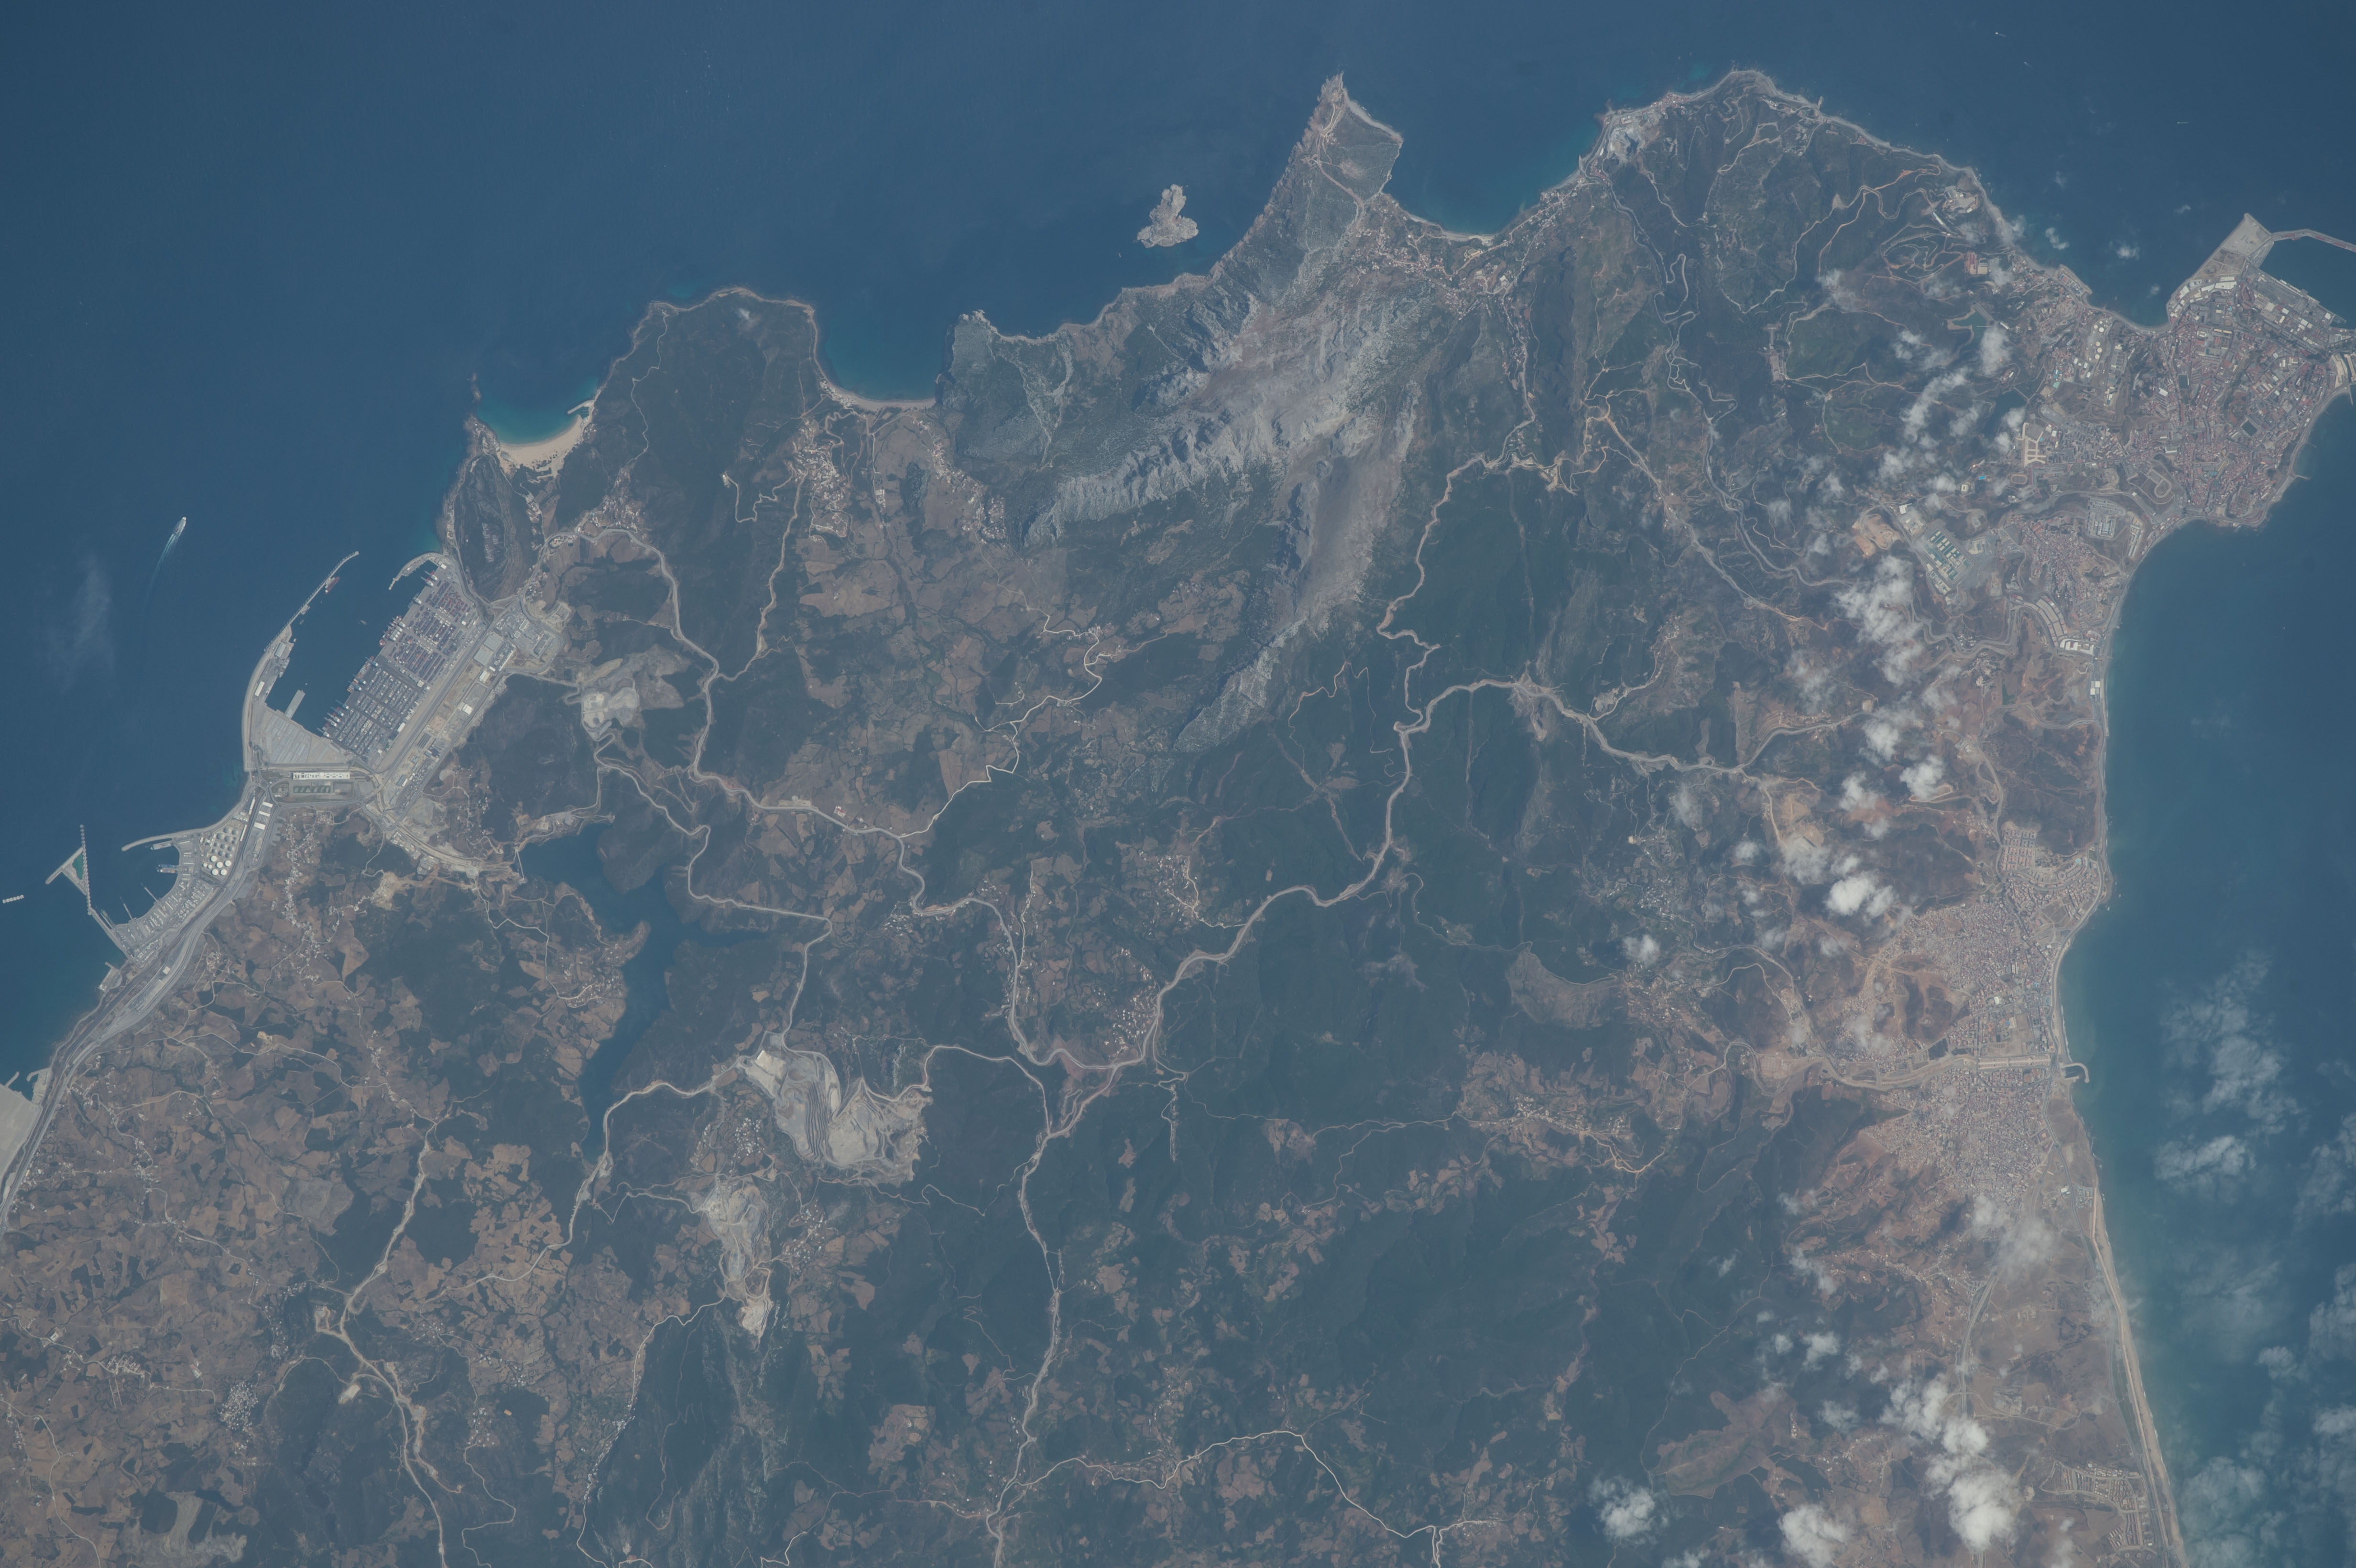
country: MOROCCO
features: STRAIT OF GIBRALTAR, ALBORAN SEA, SPAIN, CEUTA, FNIDEQ, THE RIF, BARRAGE OUED RMEL RESERVOIR
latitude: 35.9
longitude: -5.4
